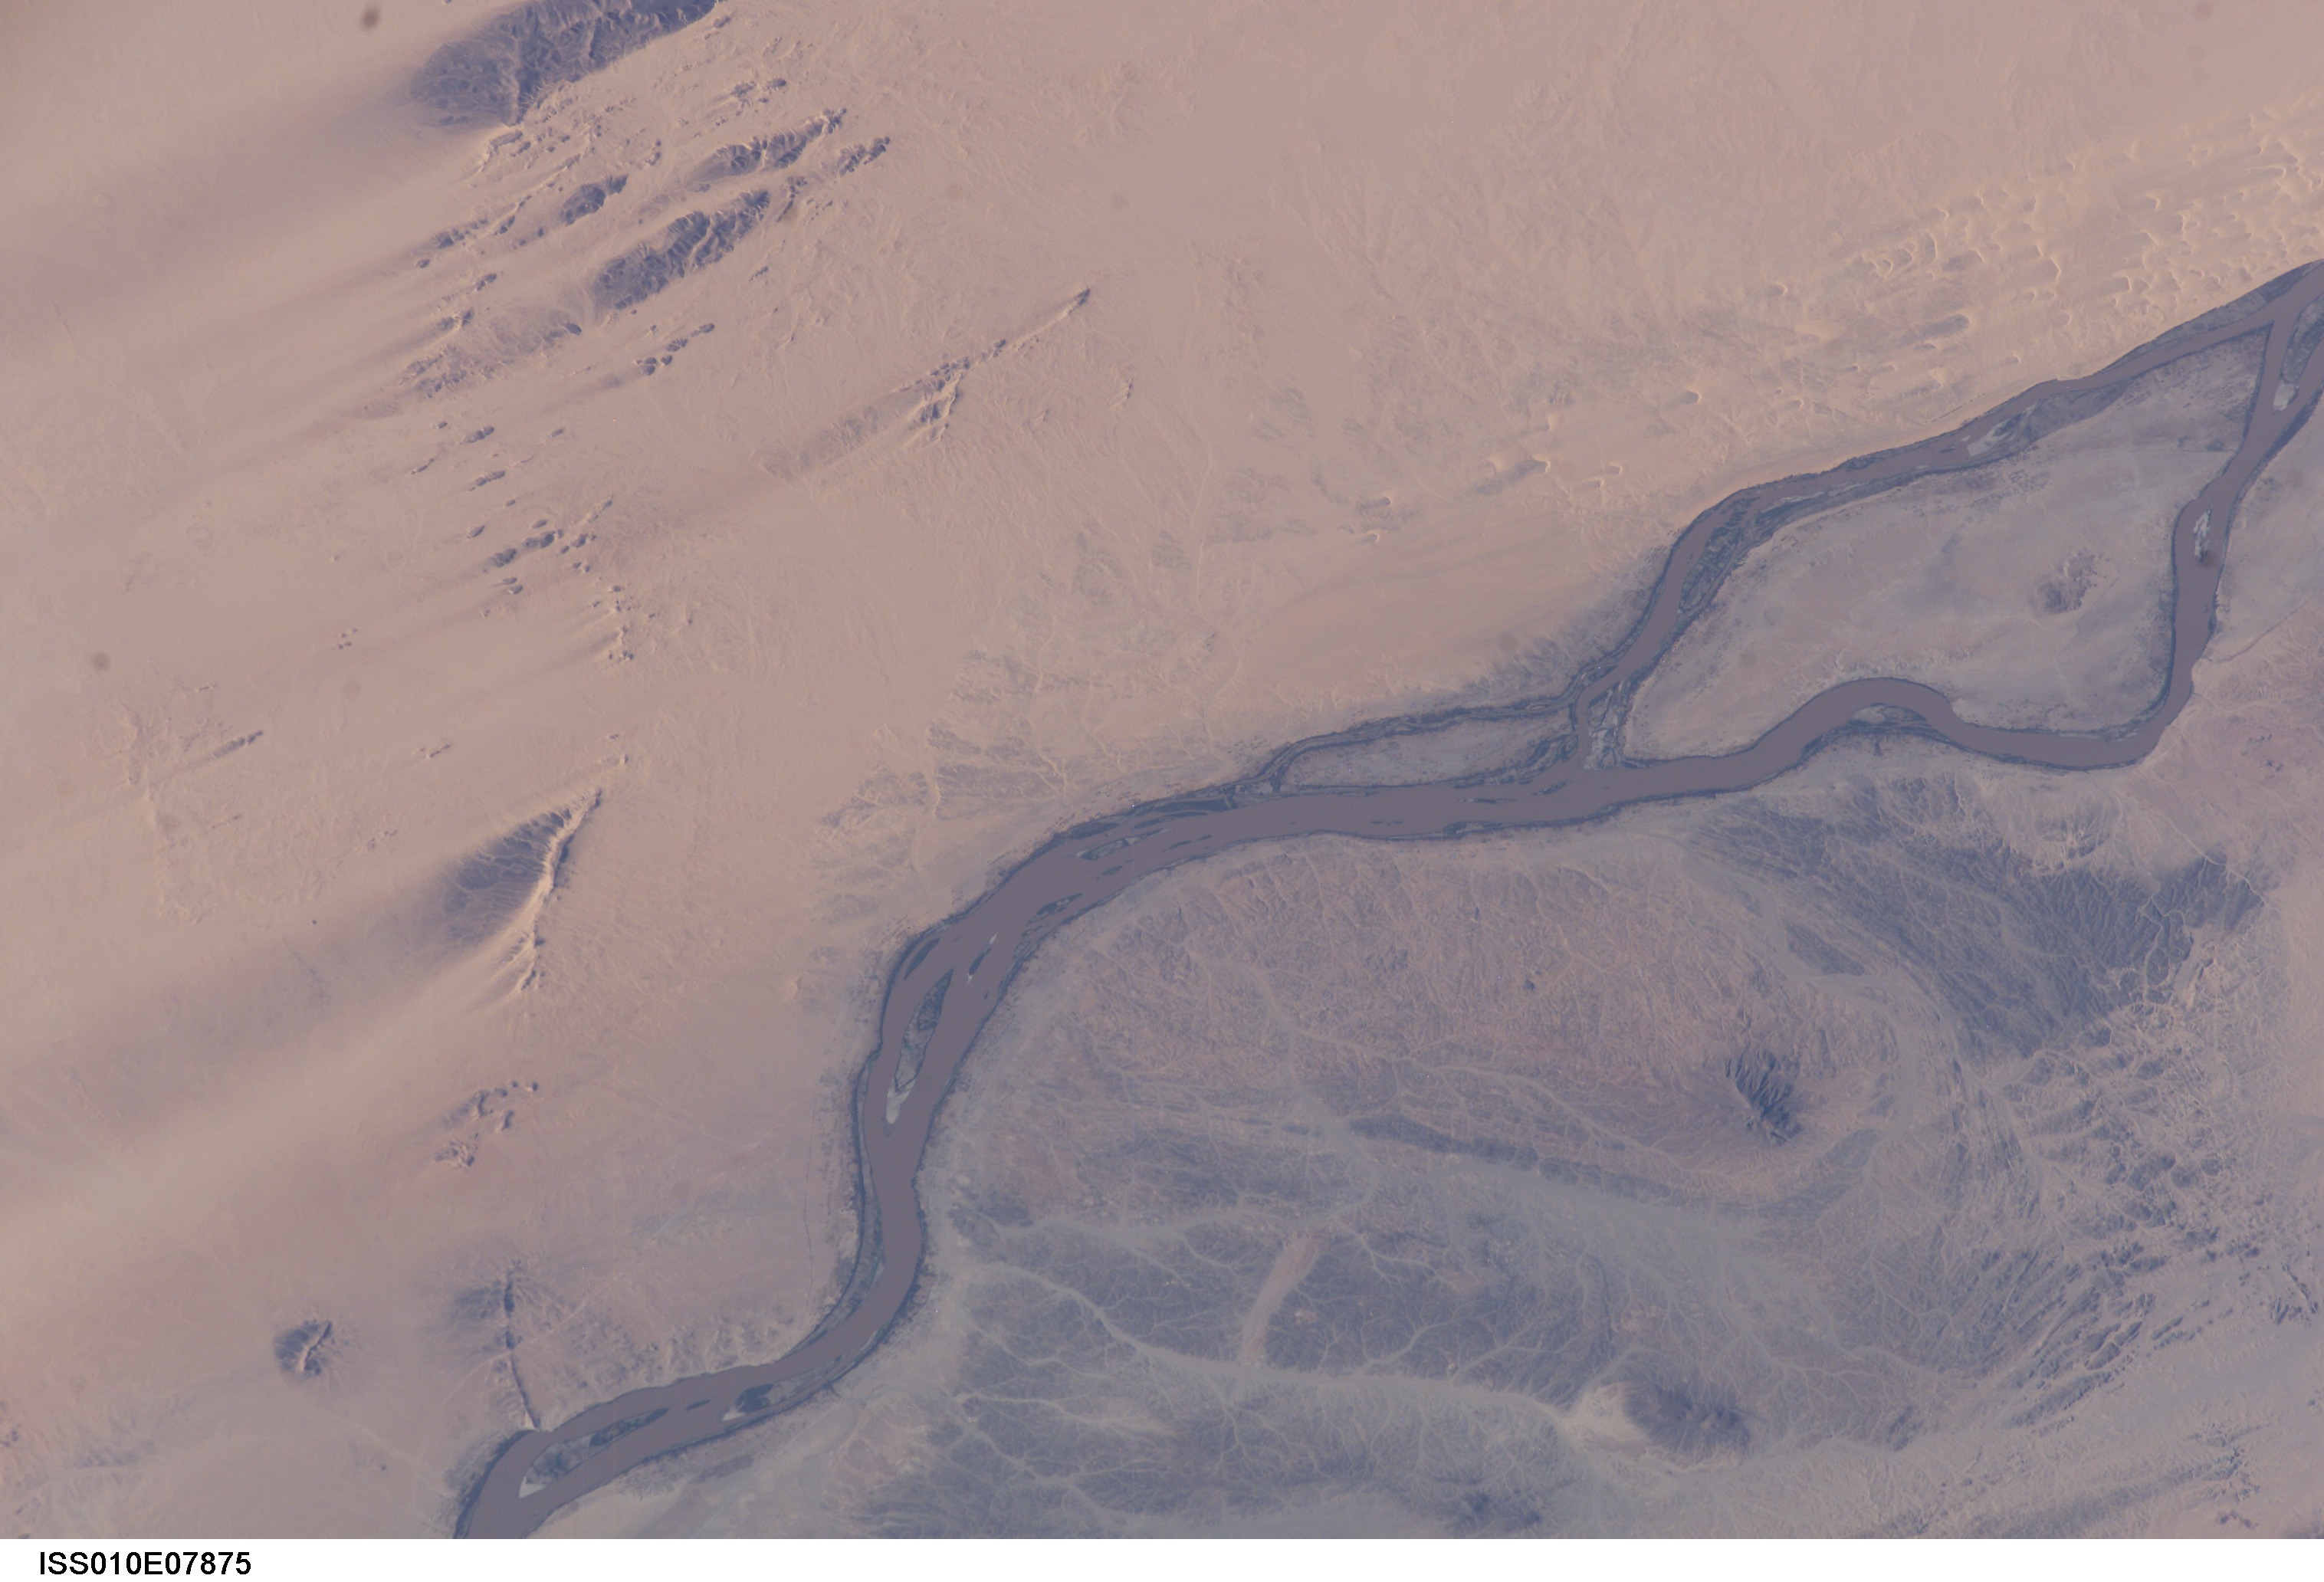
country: SUDAN
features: NILE, NUBIAN DESERT
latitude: 20.0
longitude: 30.5
